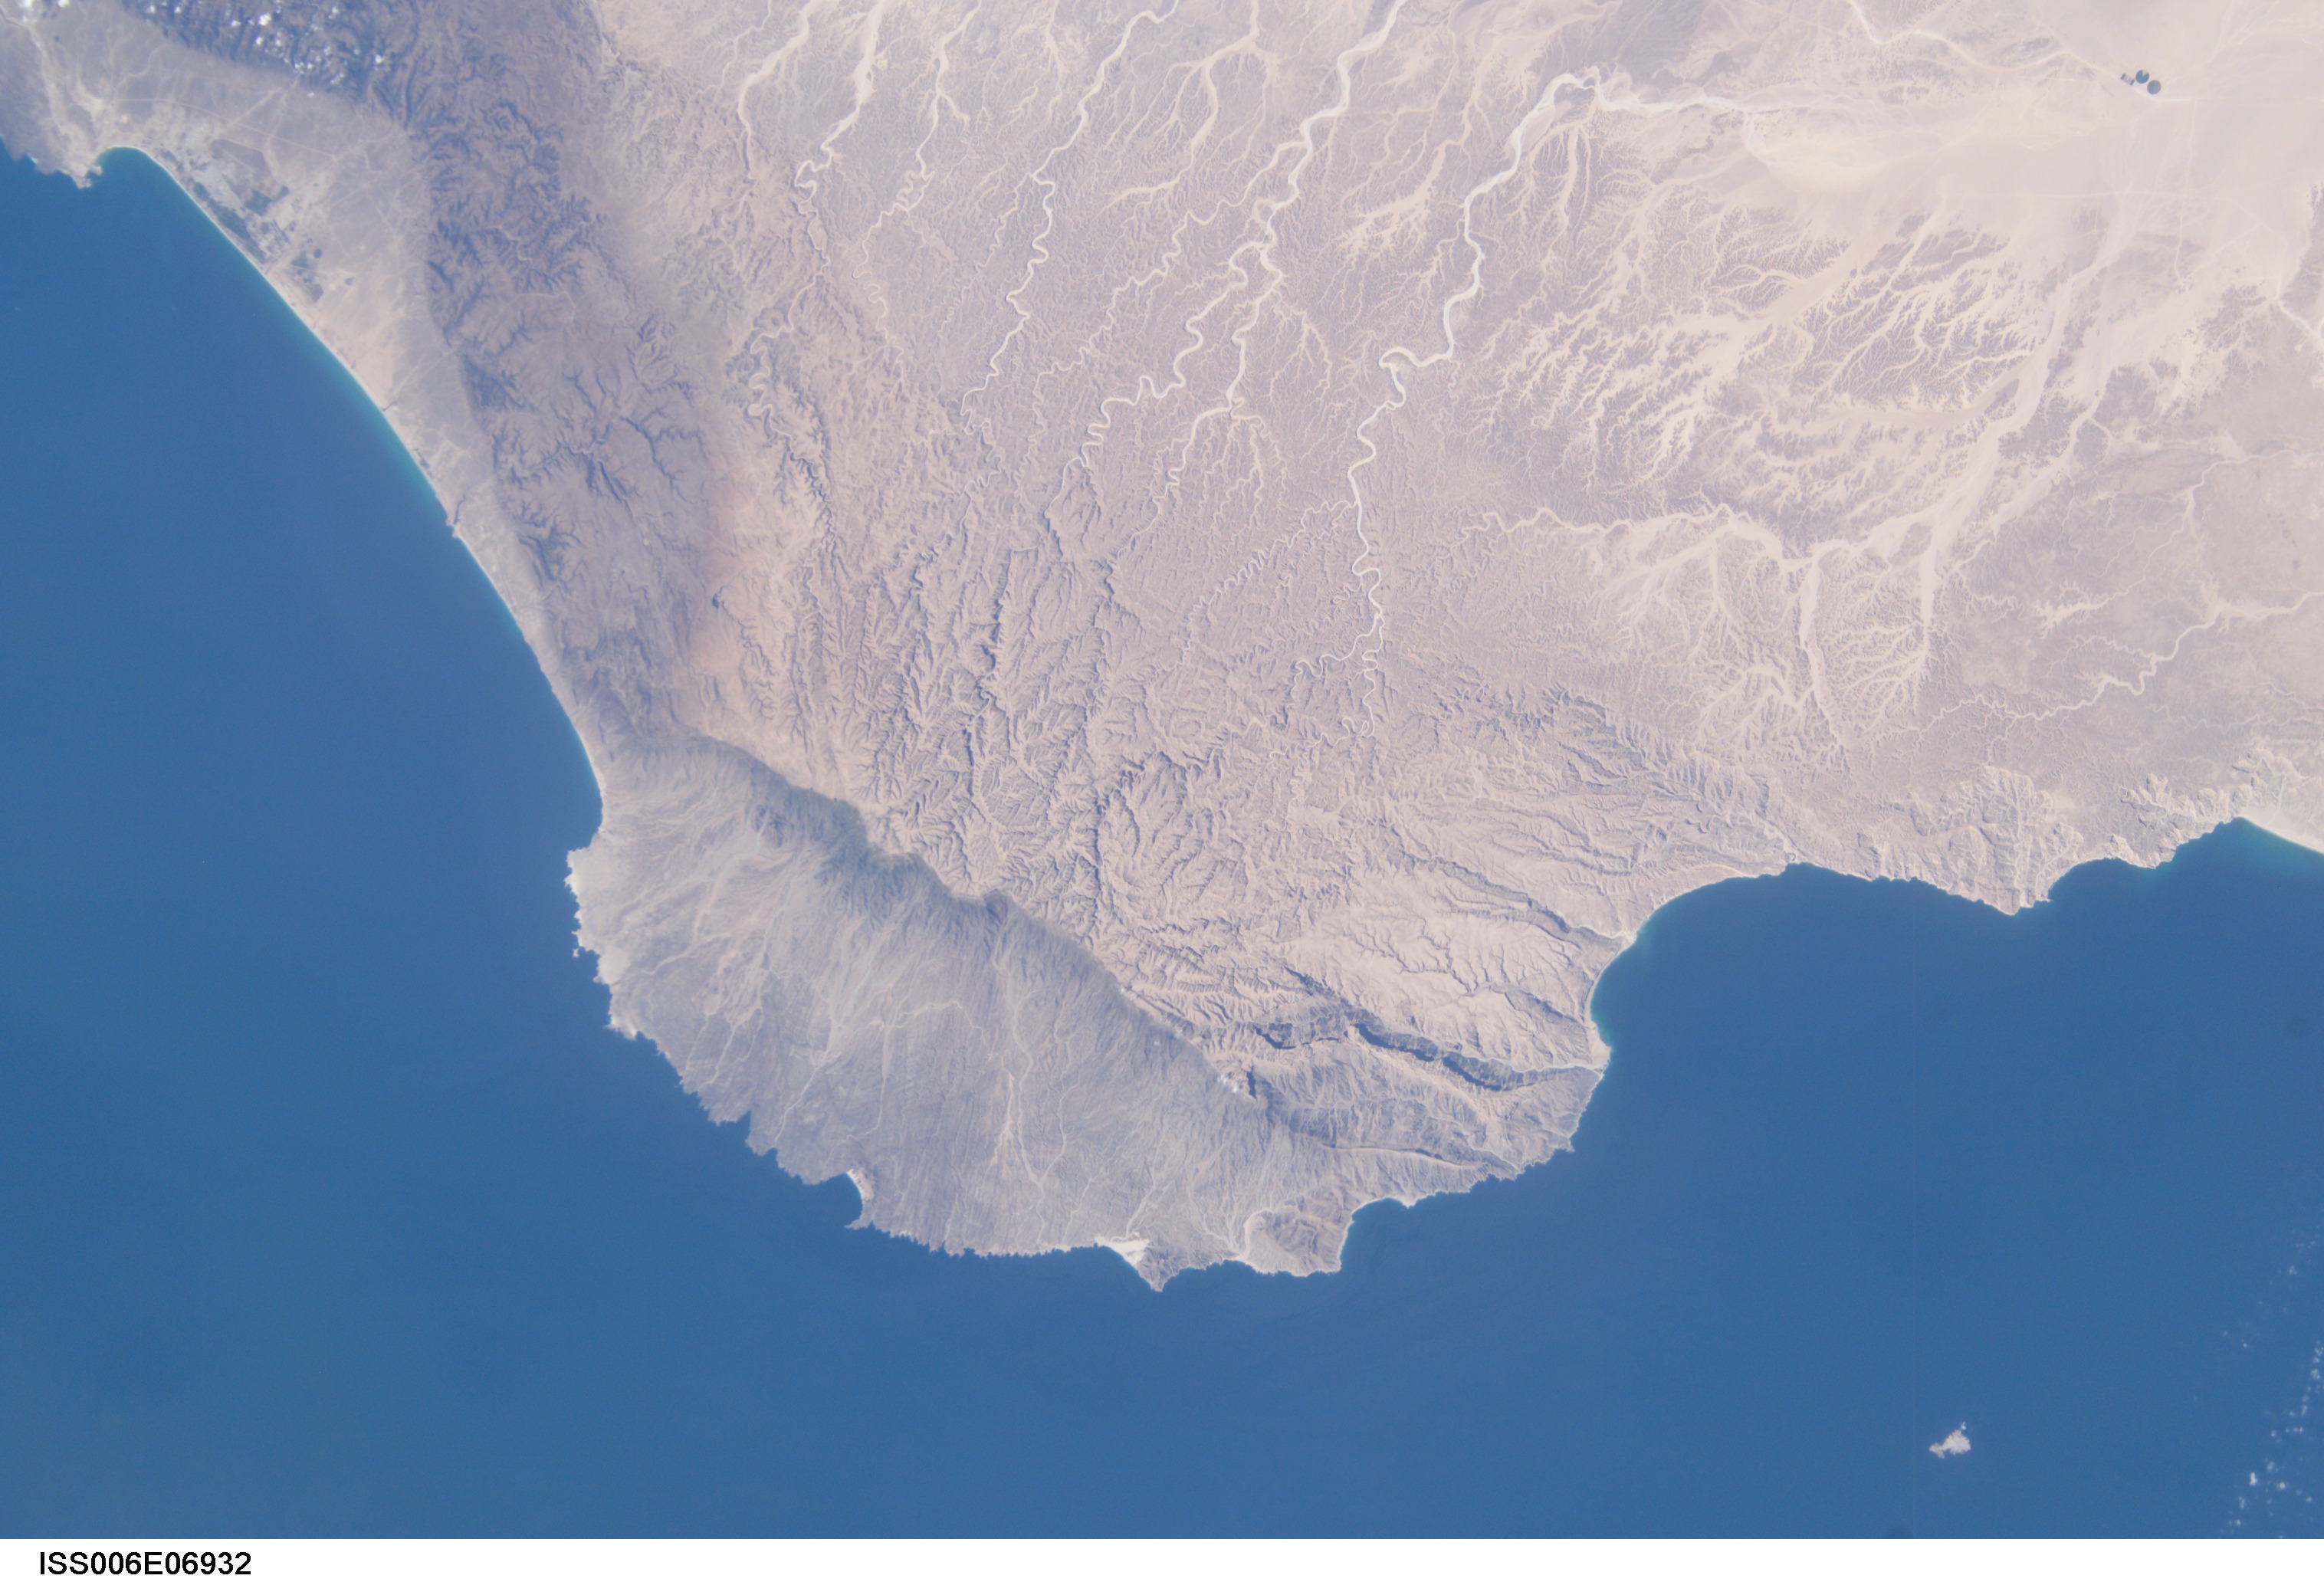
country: OMAN
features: COAST, JABAL SAMHAN
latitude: 17.0
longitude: 55.0
